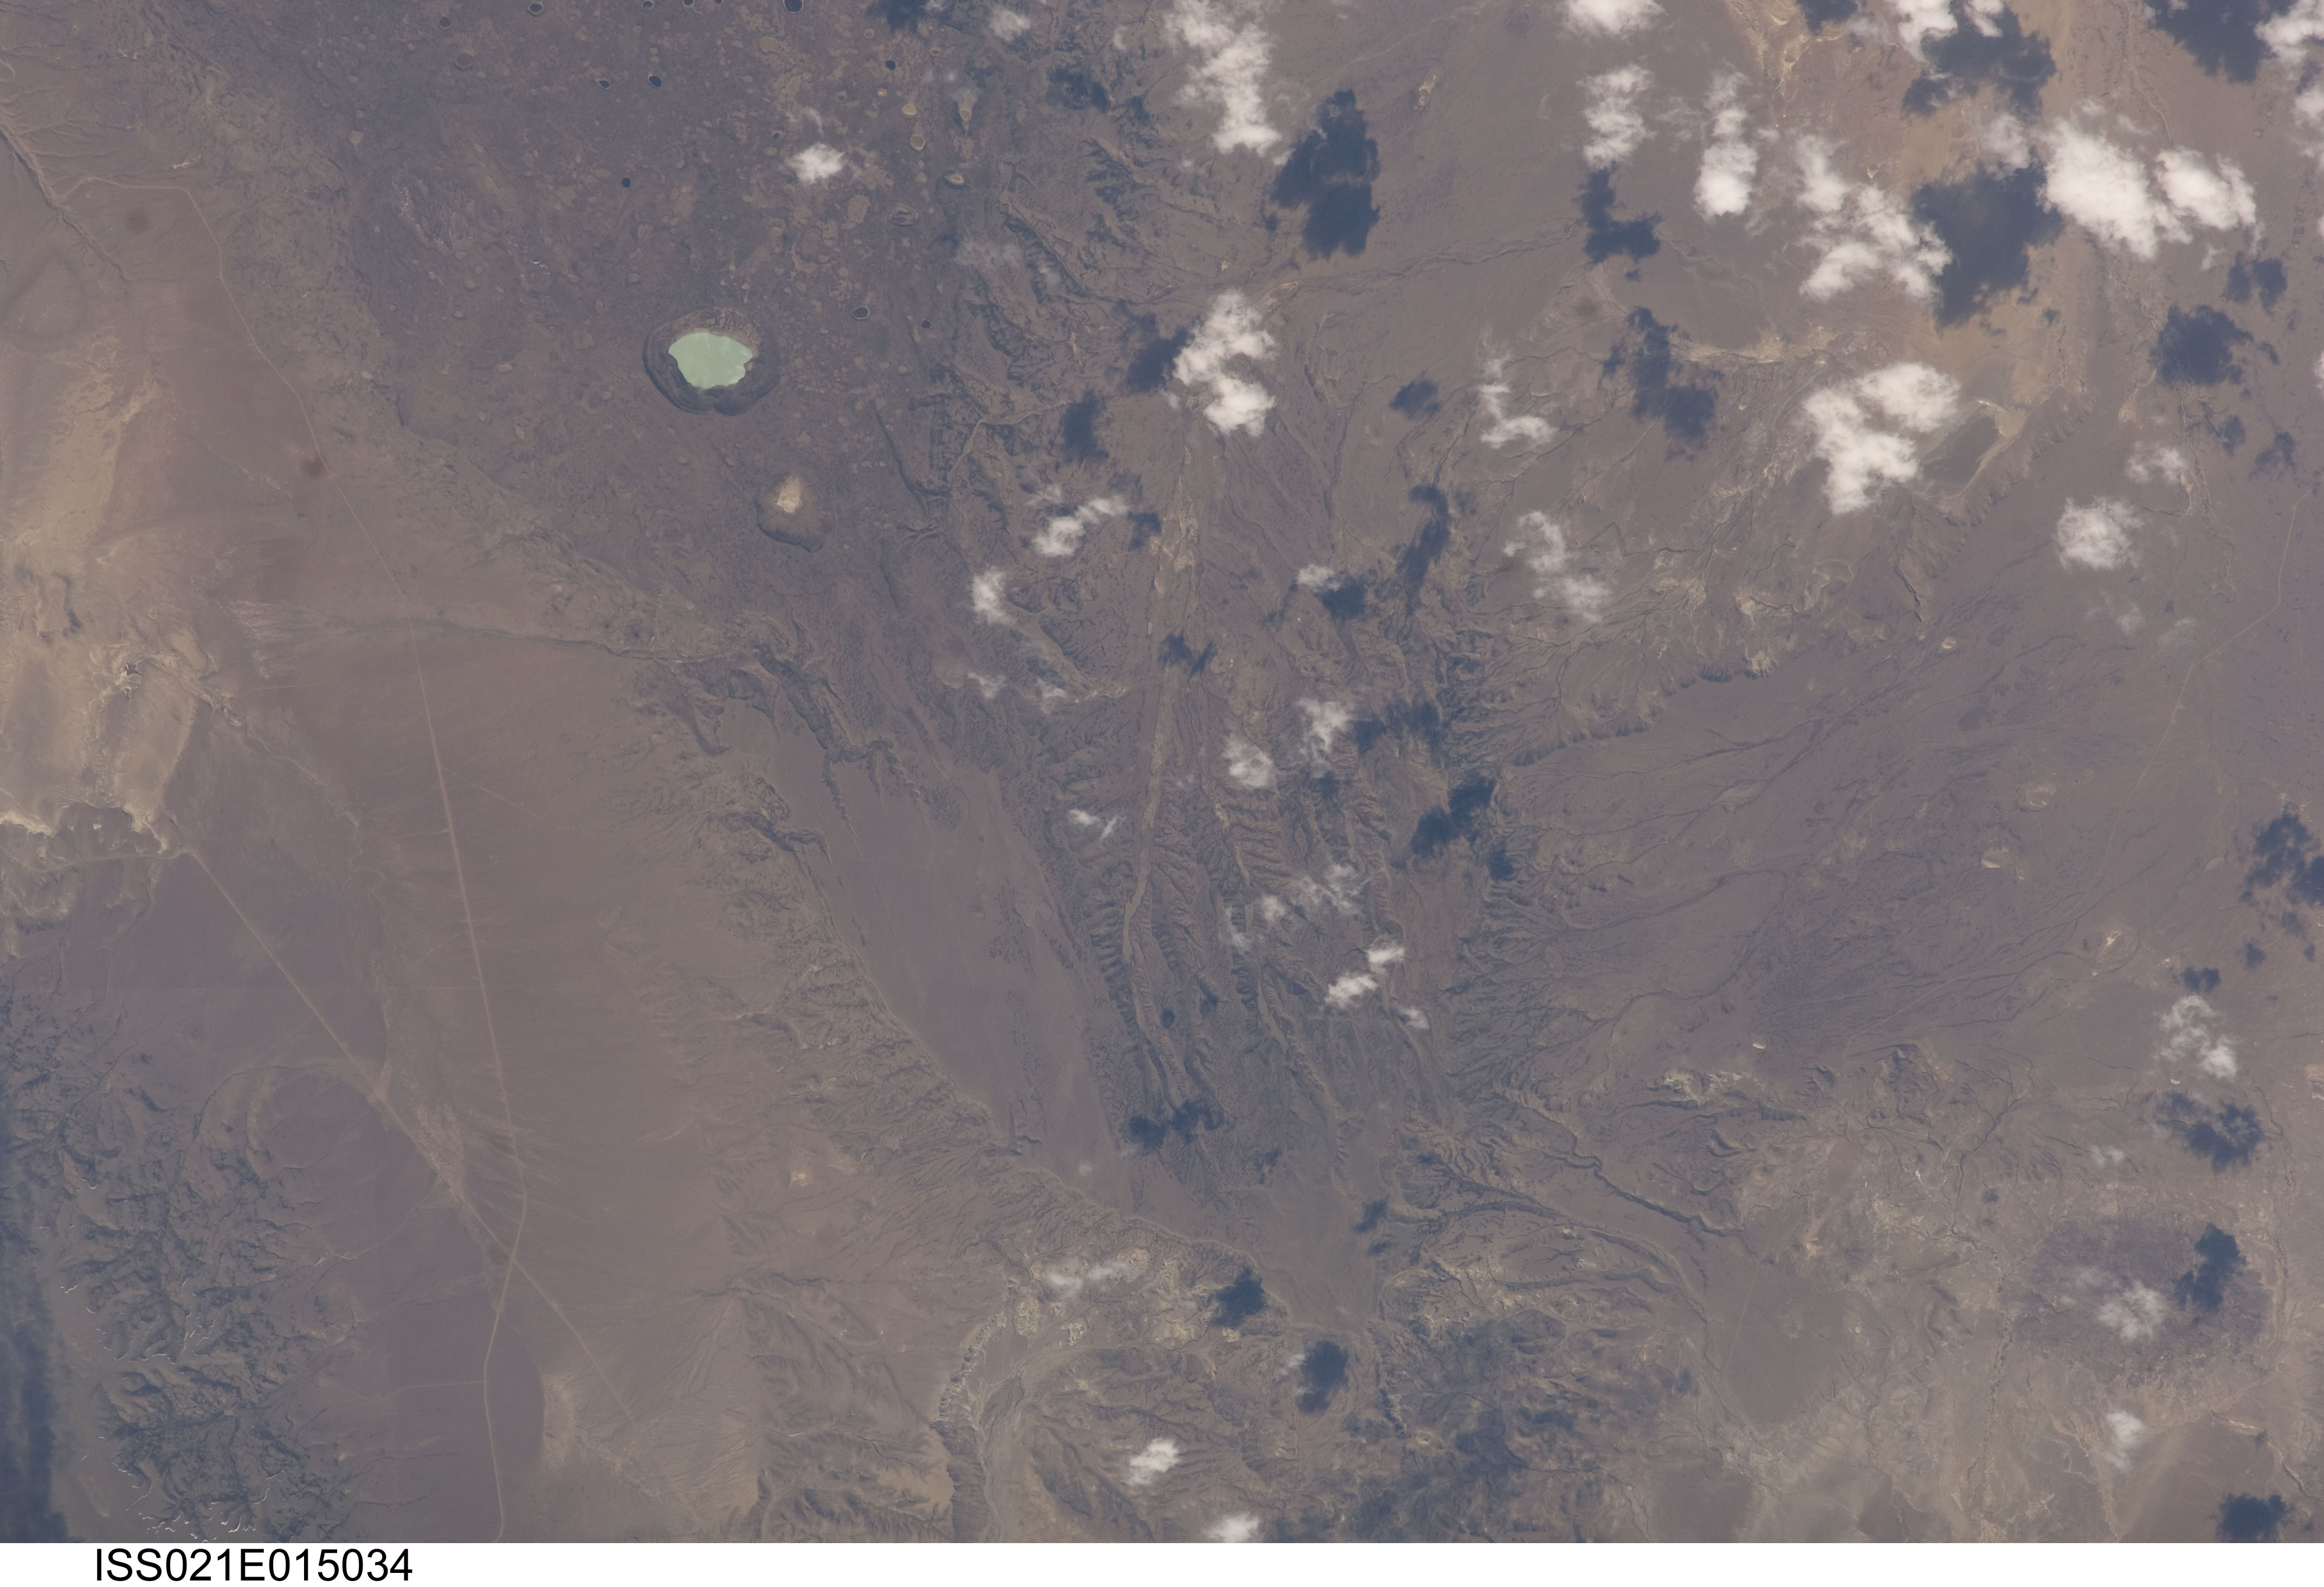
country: ARGENTINA
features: LAKES, ROADS, DRAINAGE EAST OF LAKE CARDIEL
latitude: -48.9
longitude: -70.7
